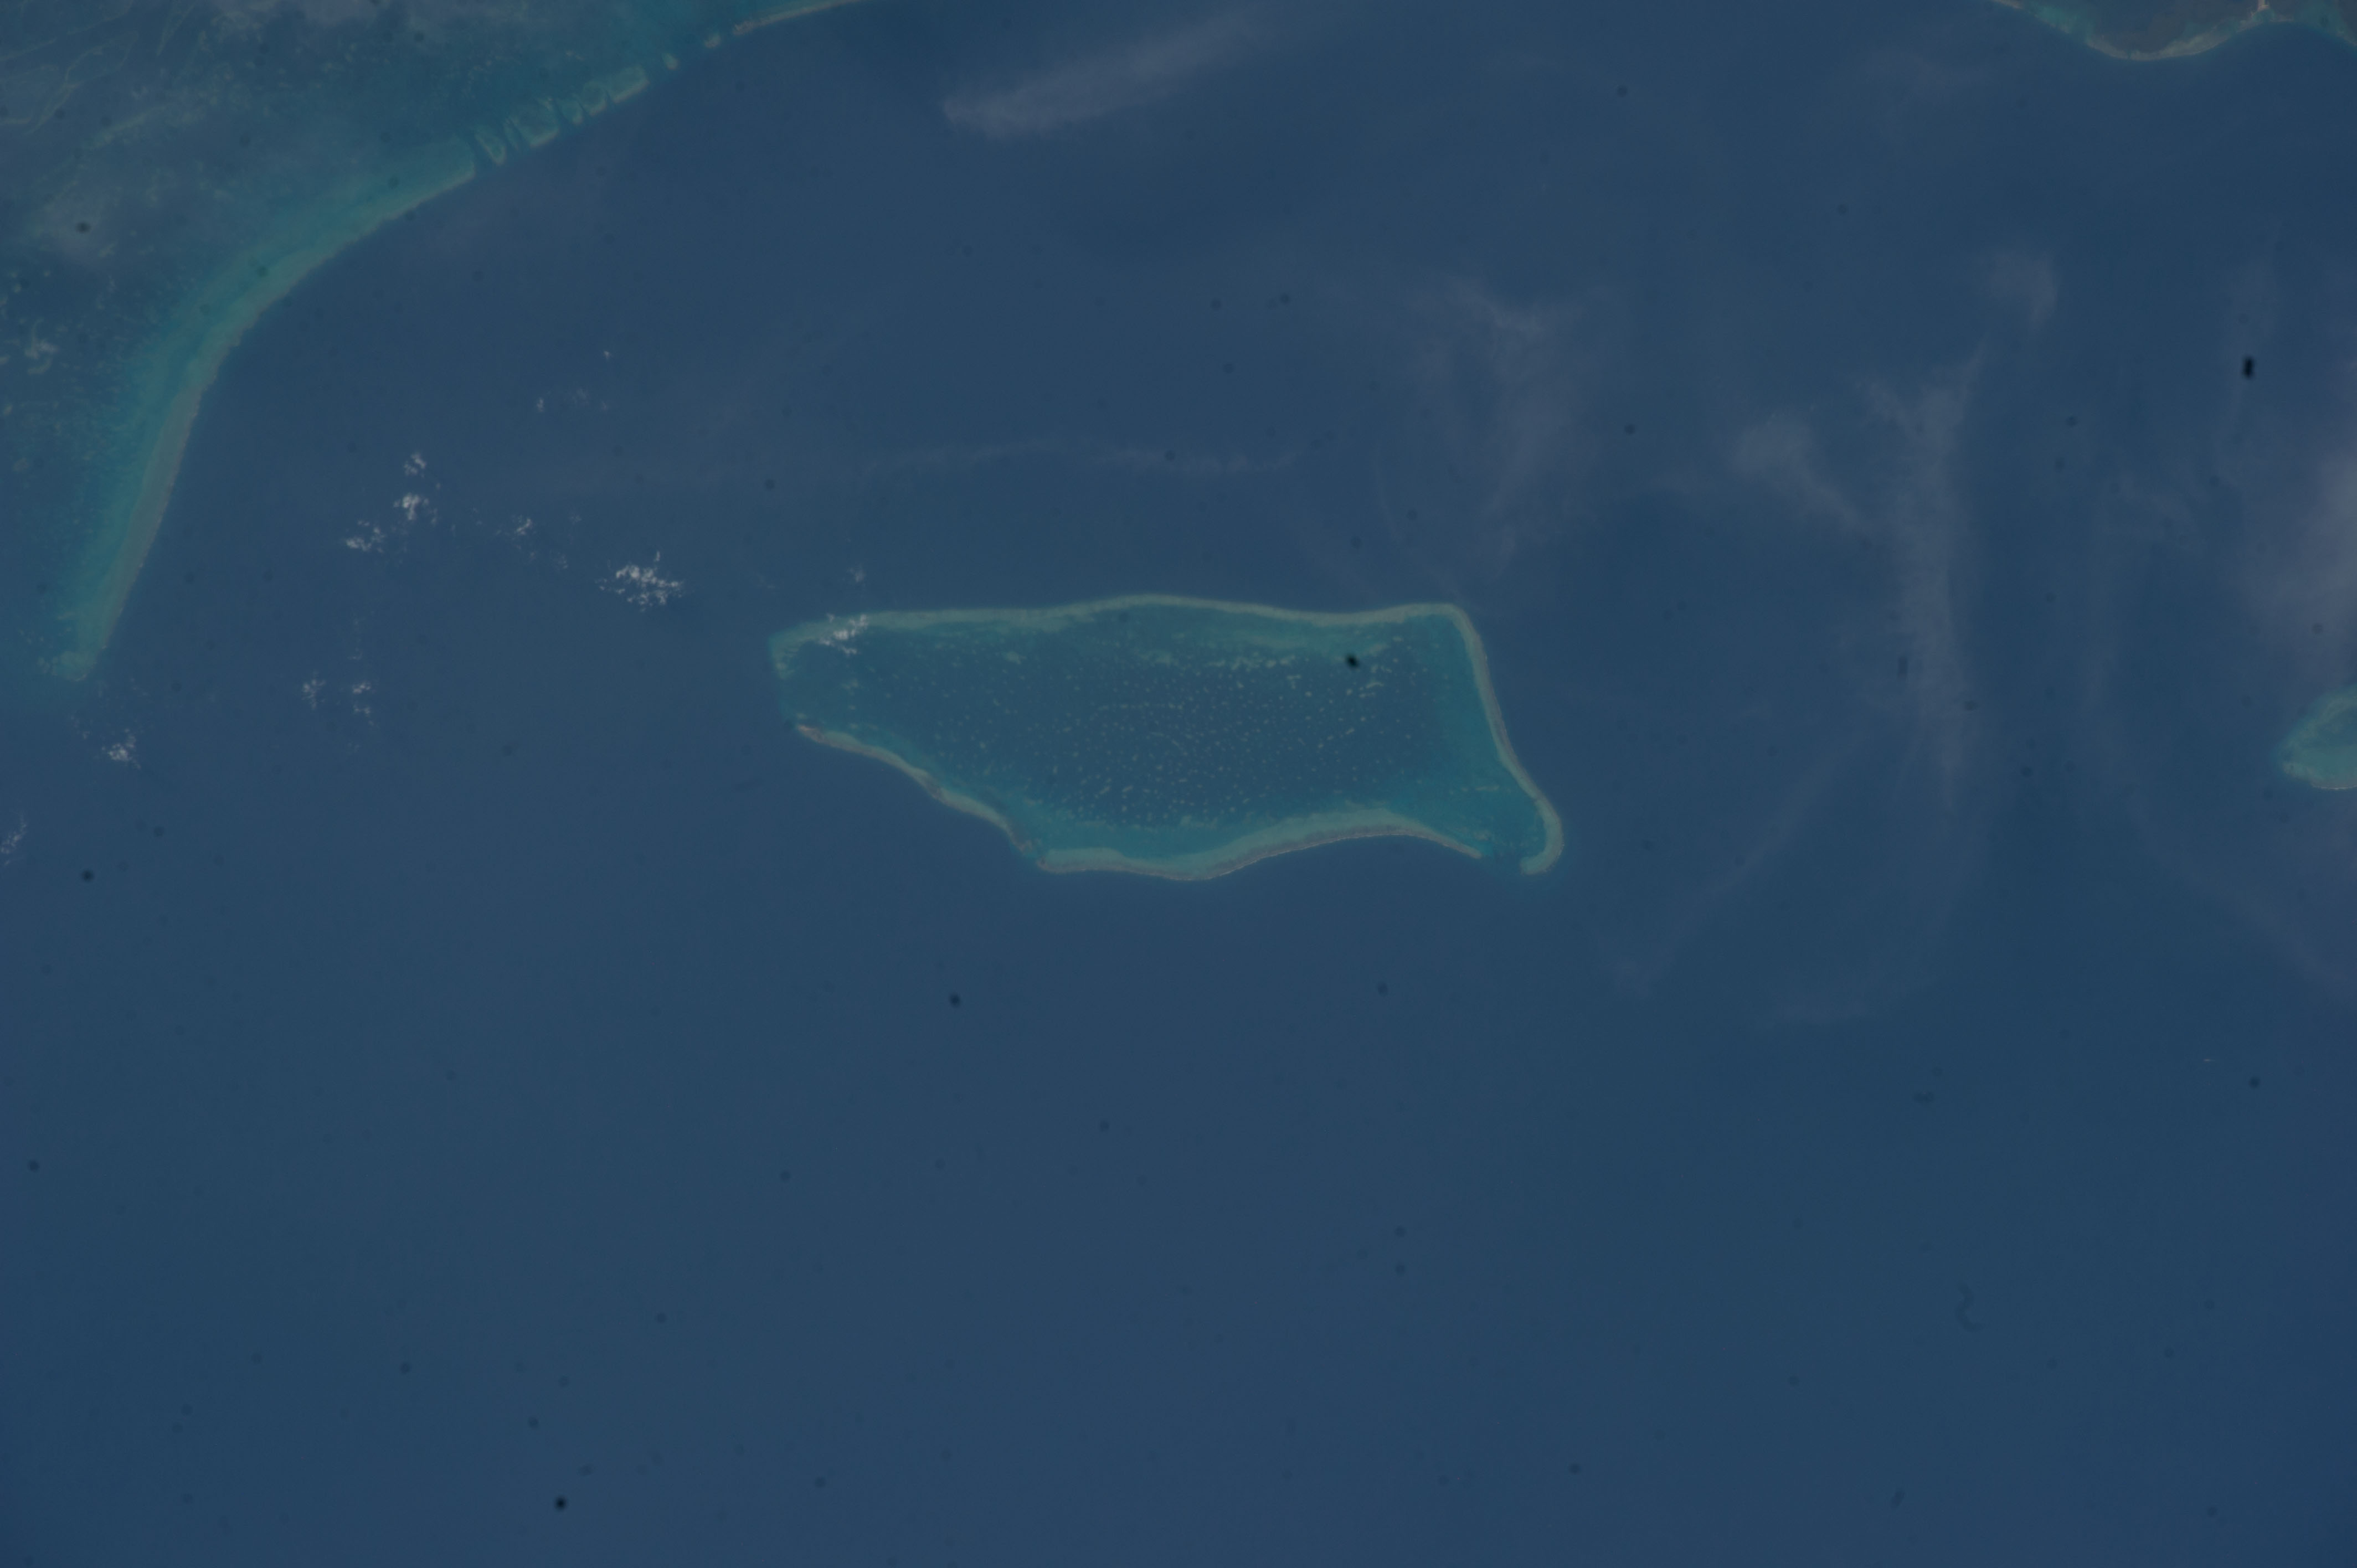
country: BELIZE
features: MARISOL RESORT ISLAND, ATOLL, ATLANTIC OCEAN, GLOVER'S REEF ATOLL
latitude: 16.8
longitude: -87.8
